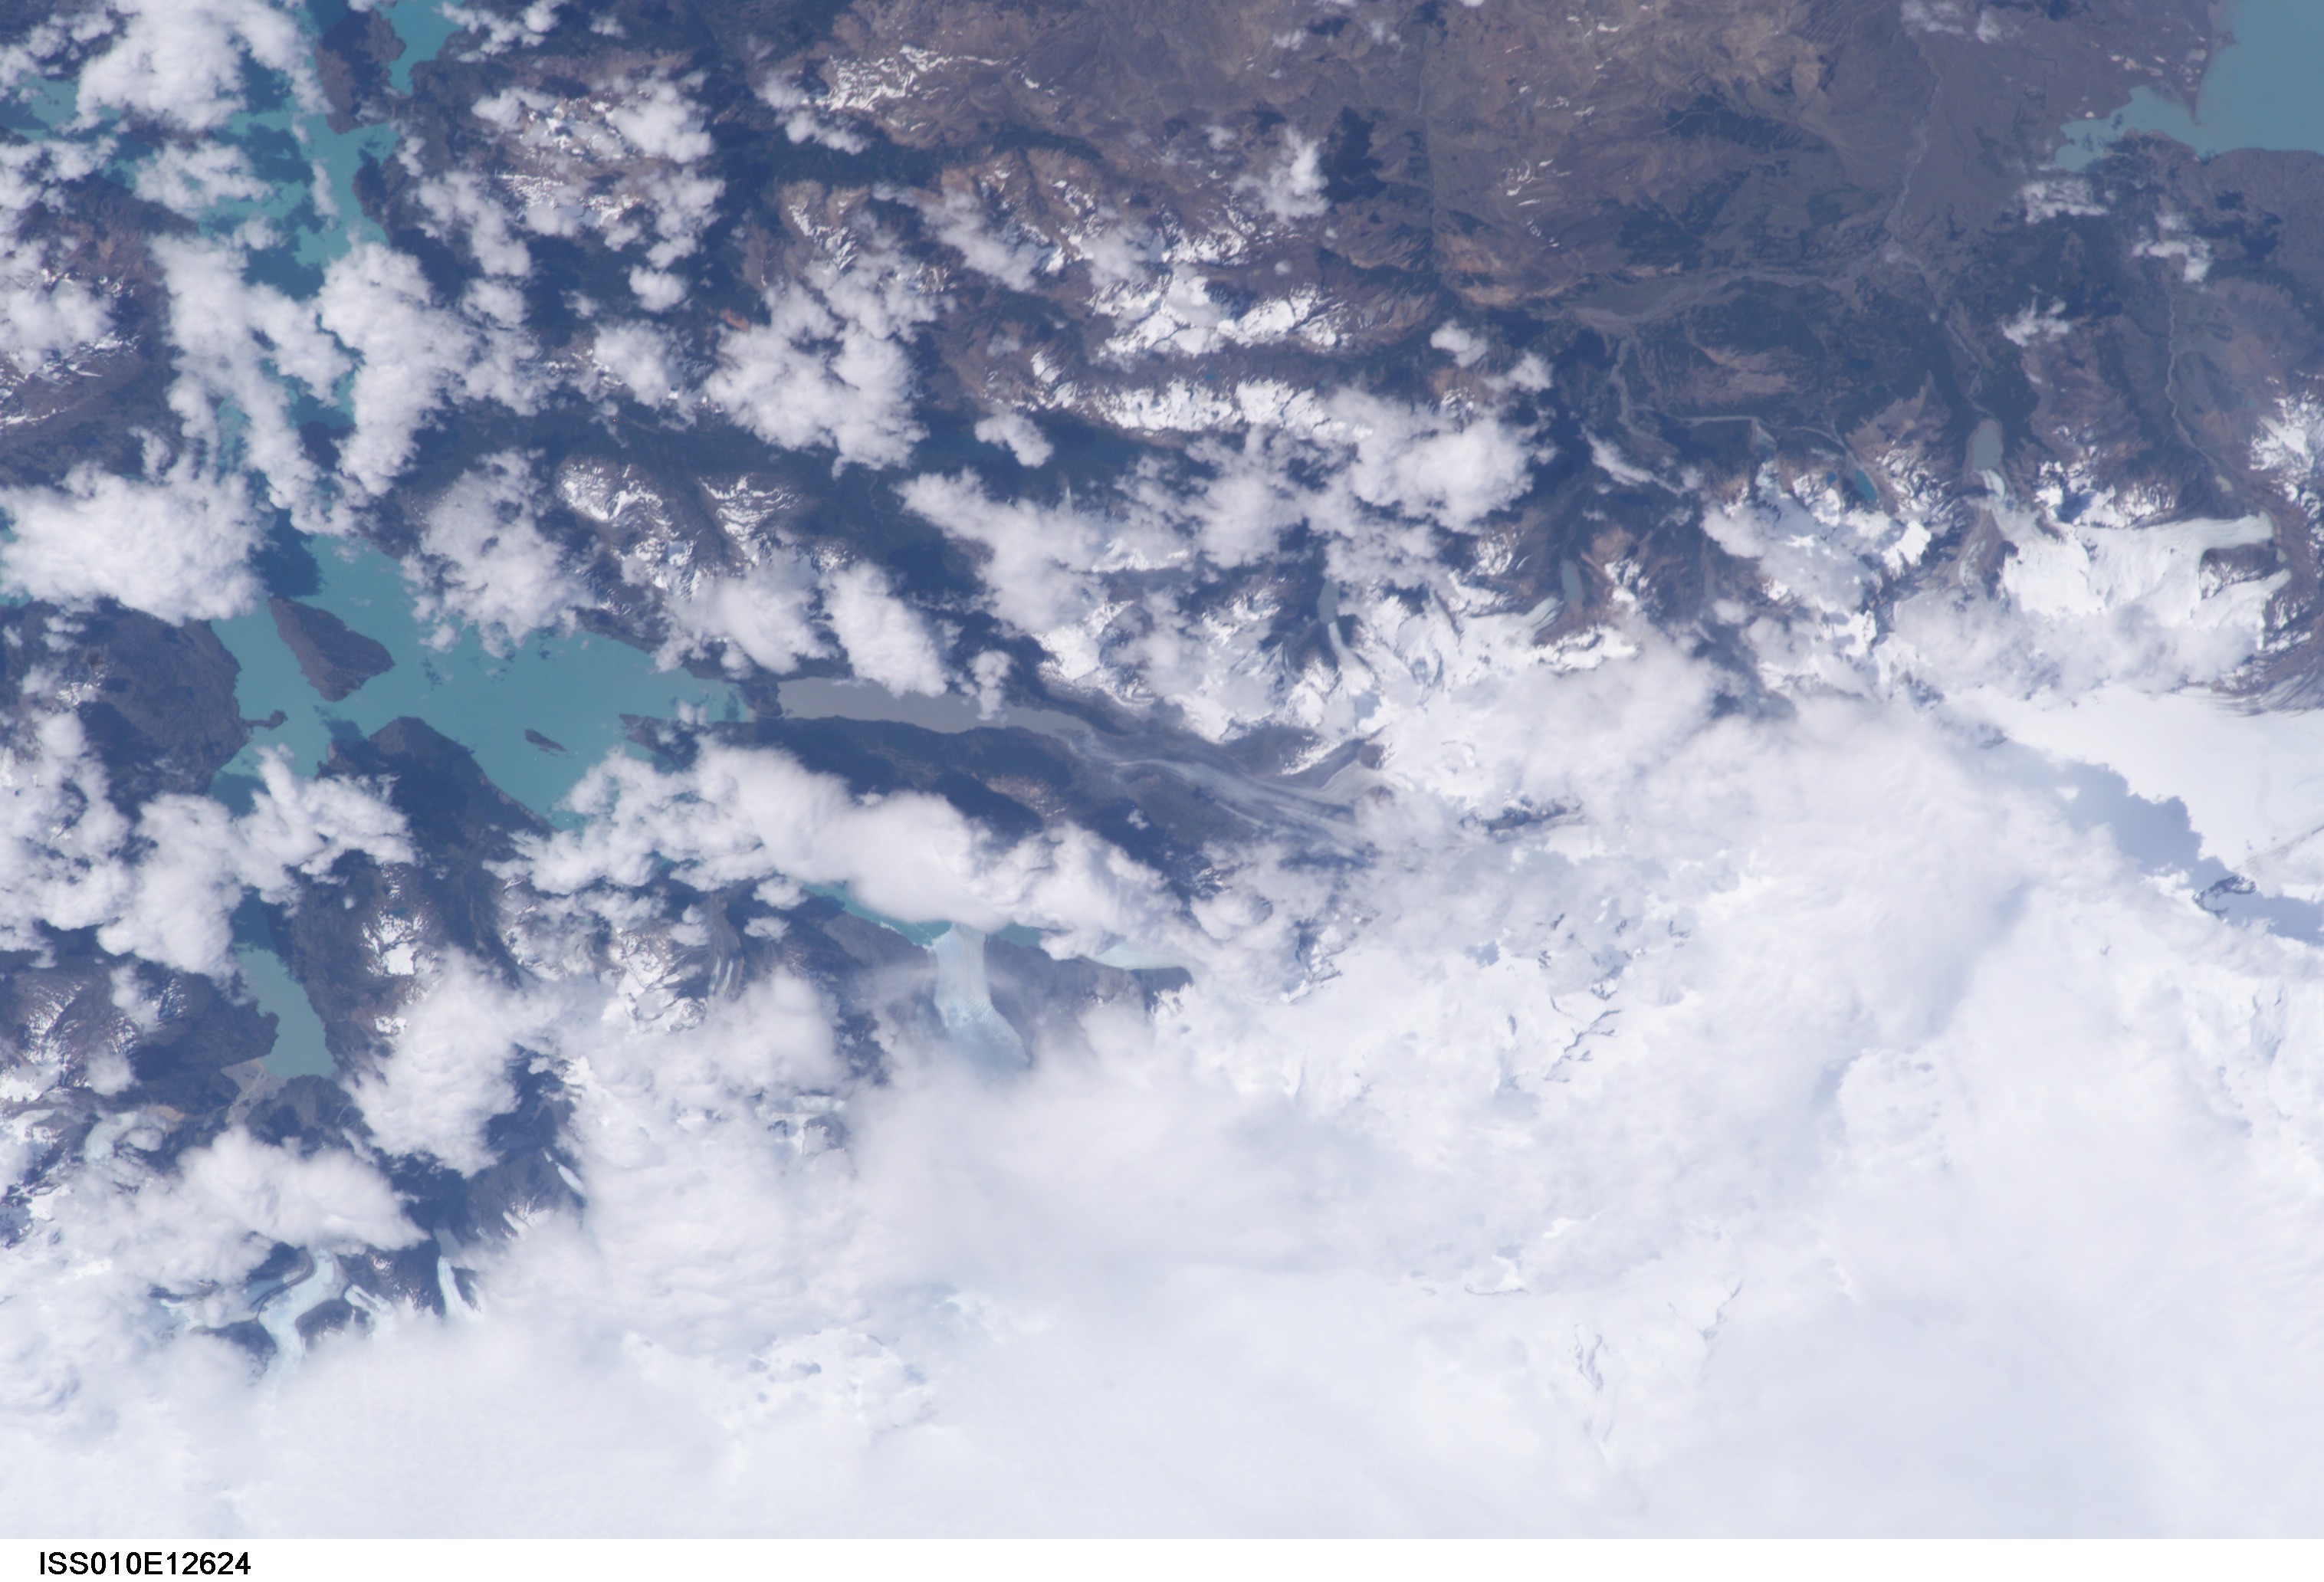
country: CHILE
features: L. O'HIGGINS, GLACIERS
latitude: -49.0
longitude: -73.0
